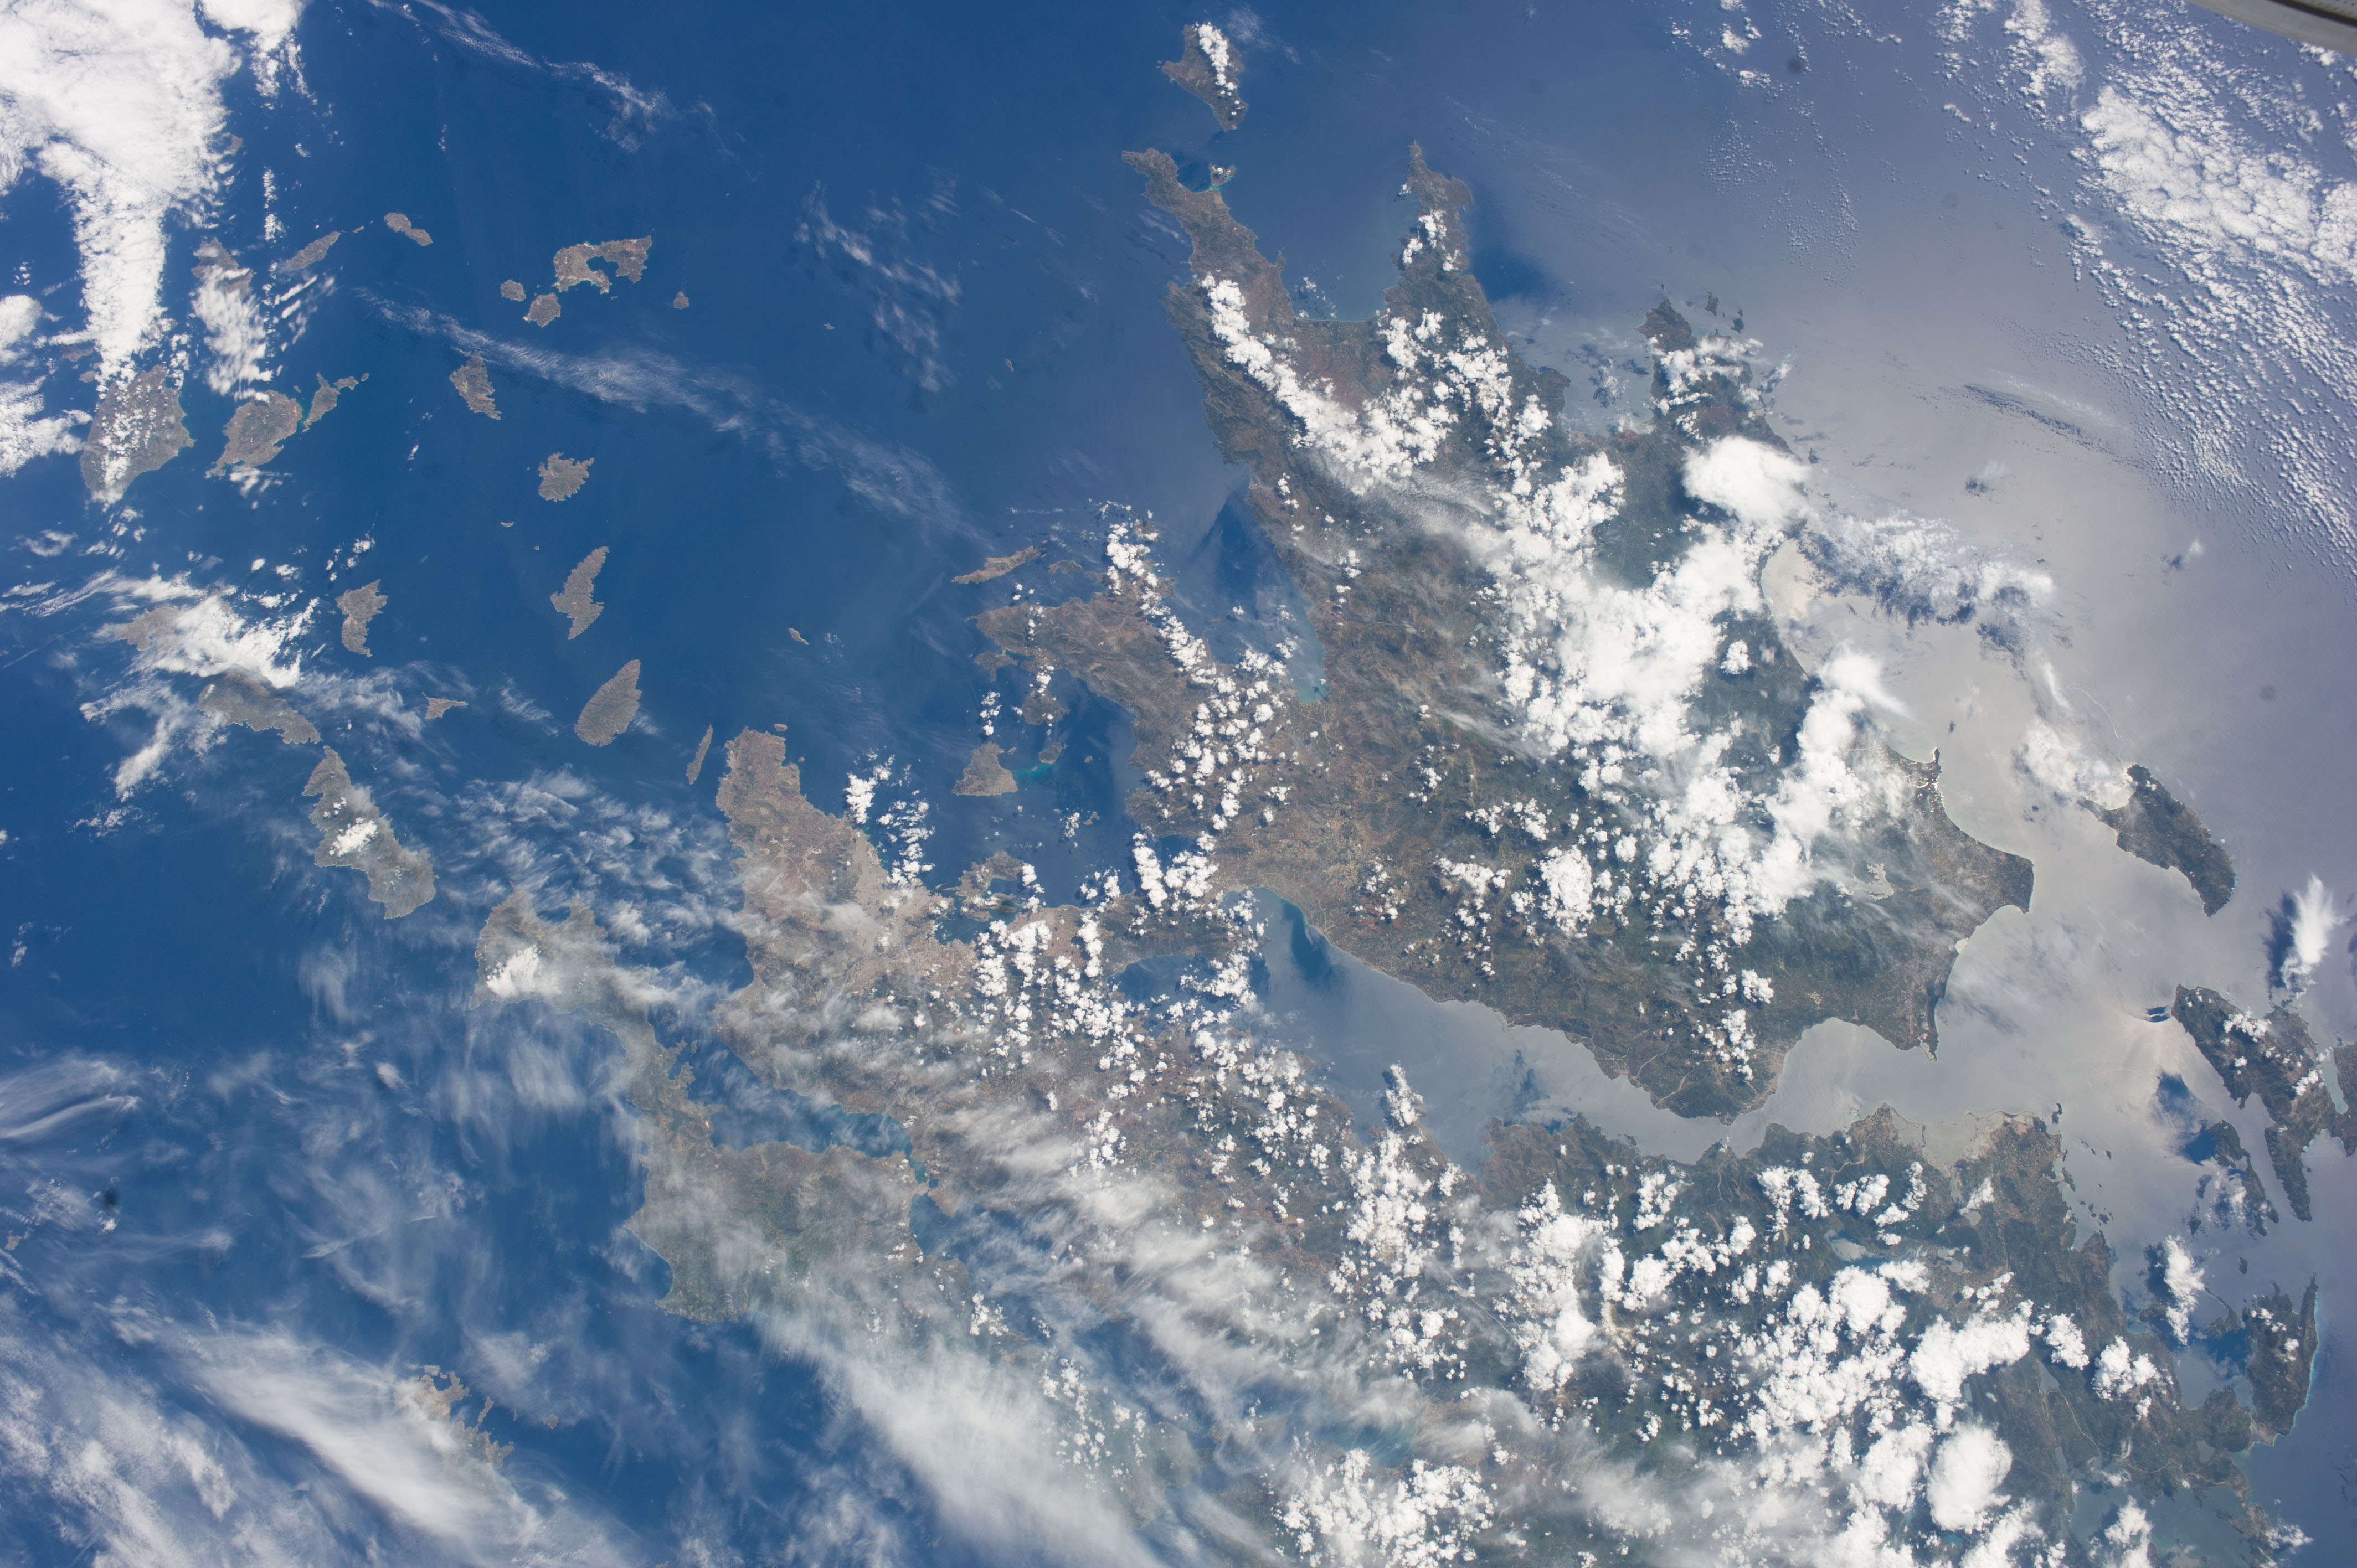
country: GREECE
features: ATHENS, ARGOS, CORINTH, MOUNTAINS, CRETE ISLAND, MEDITERRANEAN SEA
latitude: 37.7
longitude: 23.0
